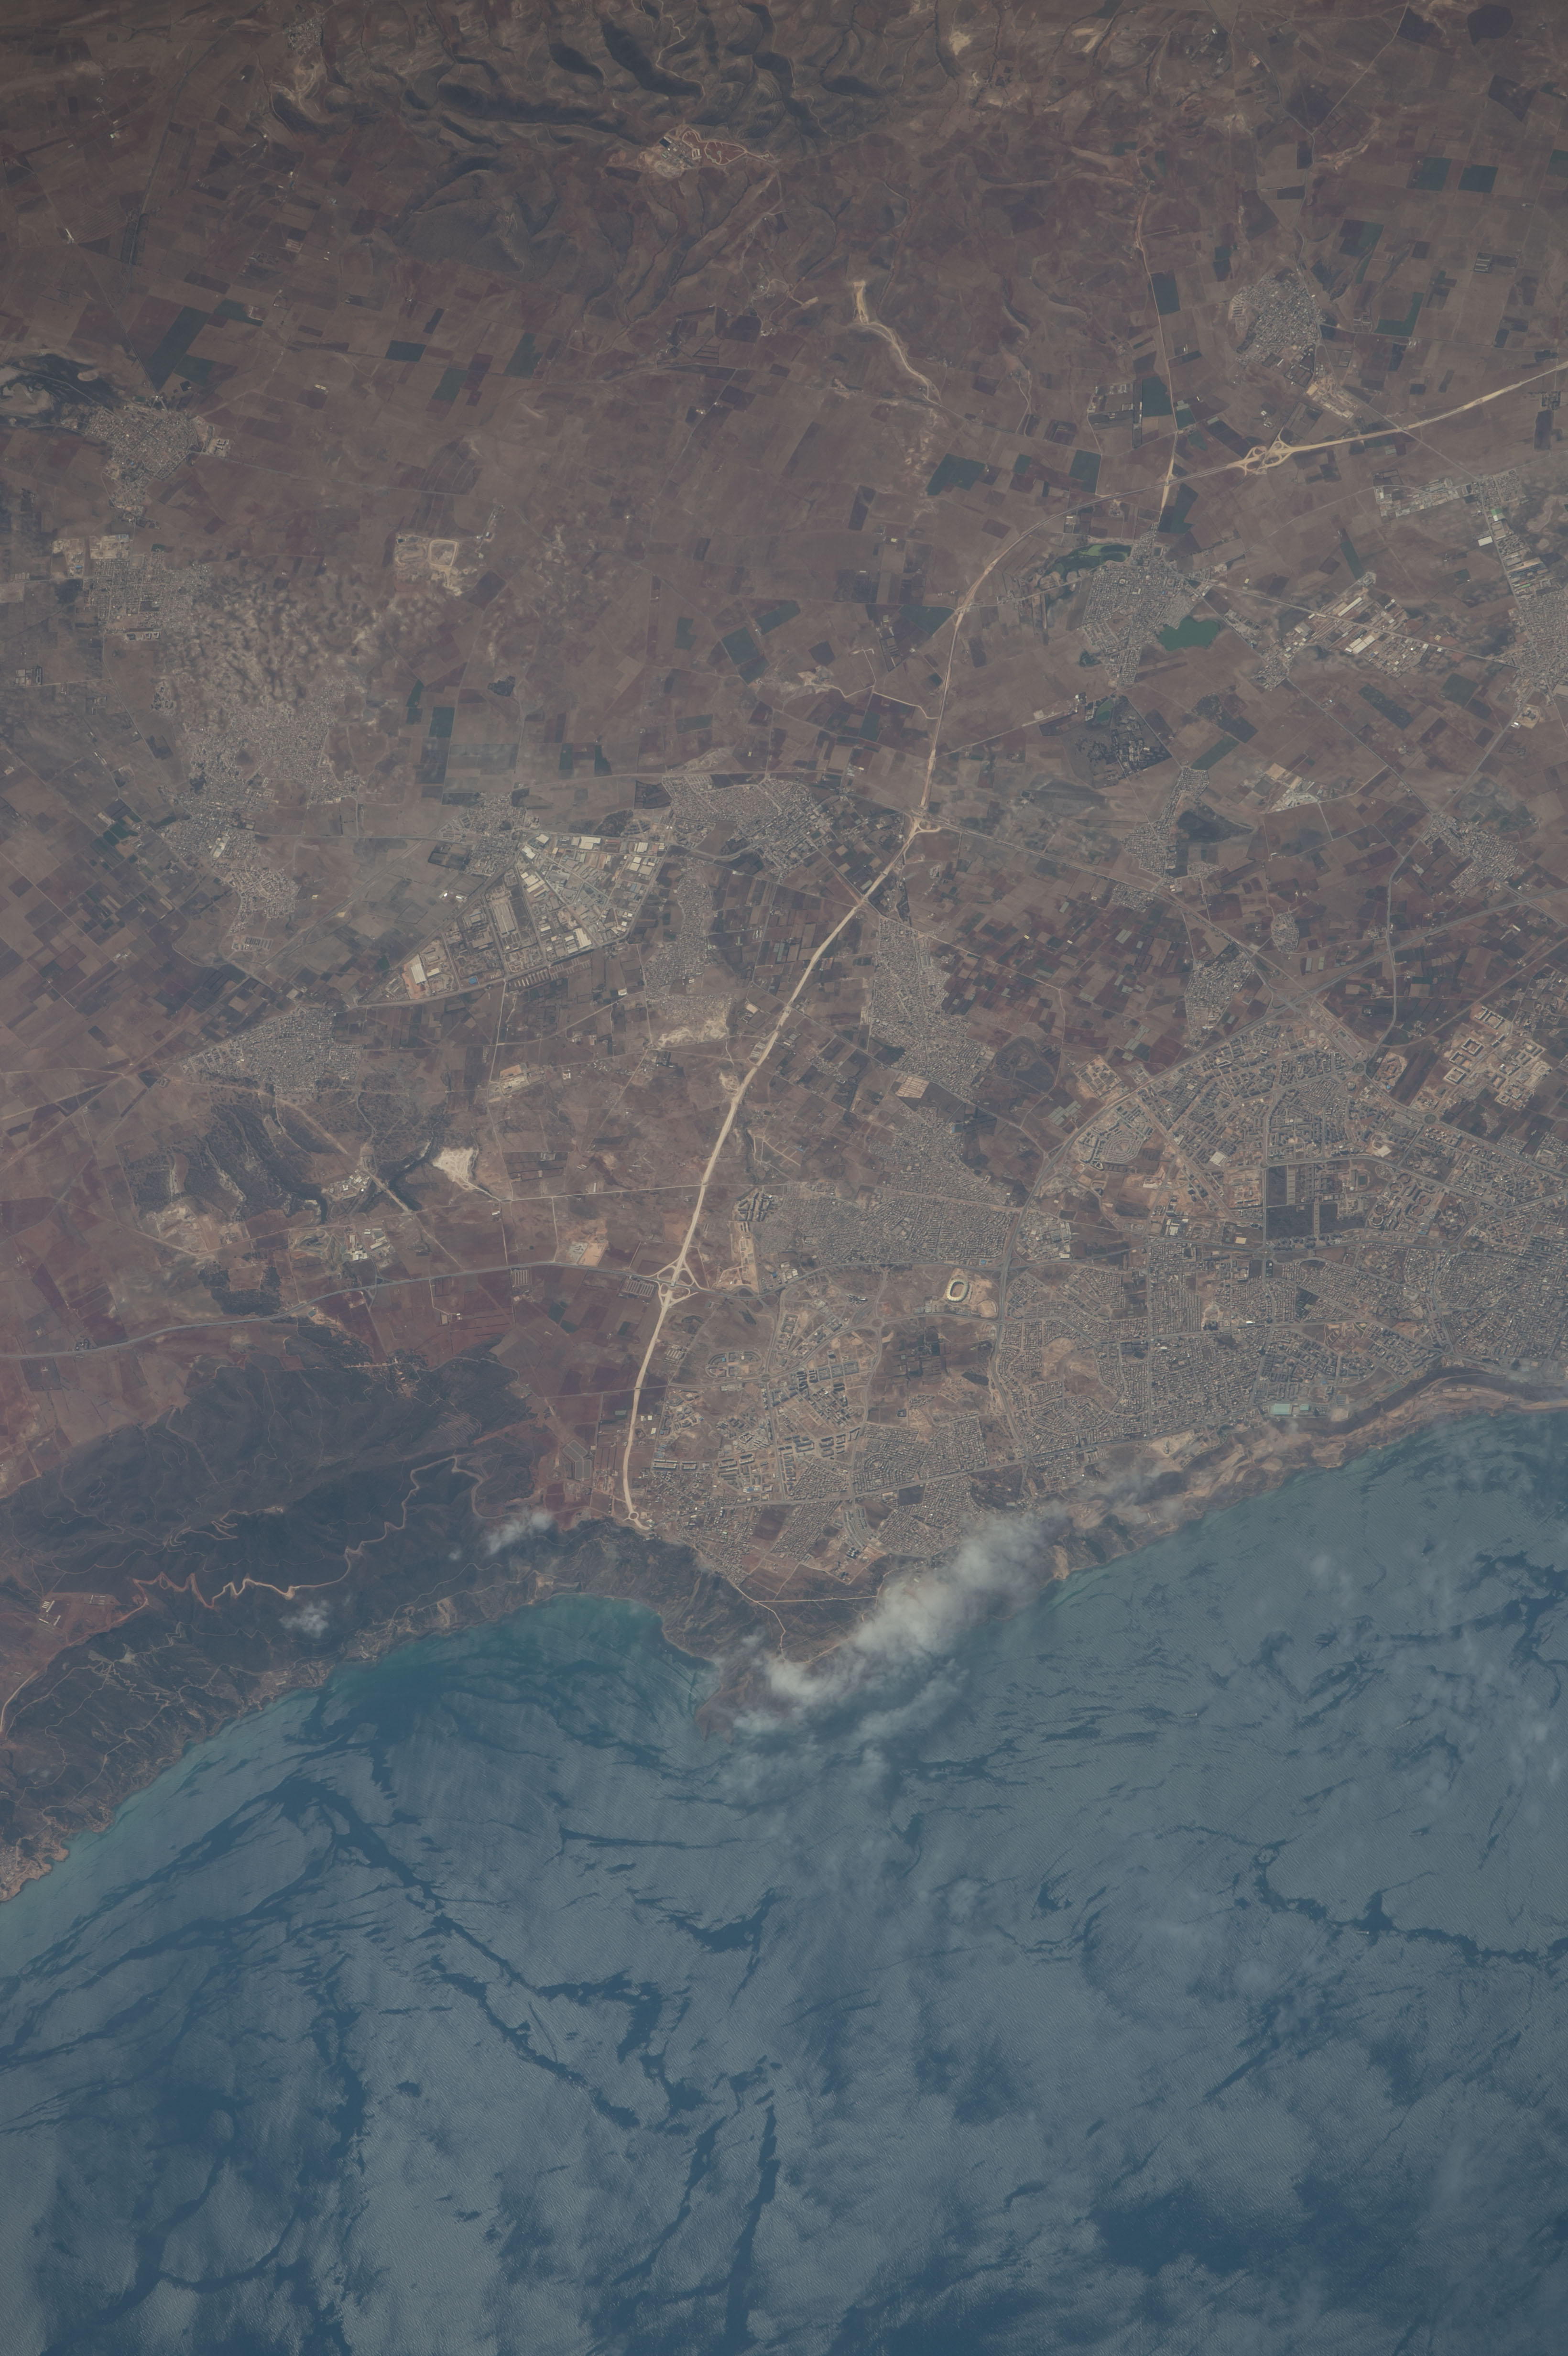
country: ALGERIA
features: ALBORAN SEA, MEDITERRANEAN SEA, BIR EL DJIR, ORAN, ATLAS TELLIEN MOUNTAINS, HIGHWAY
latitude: 35.7
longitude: -0.5
